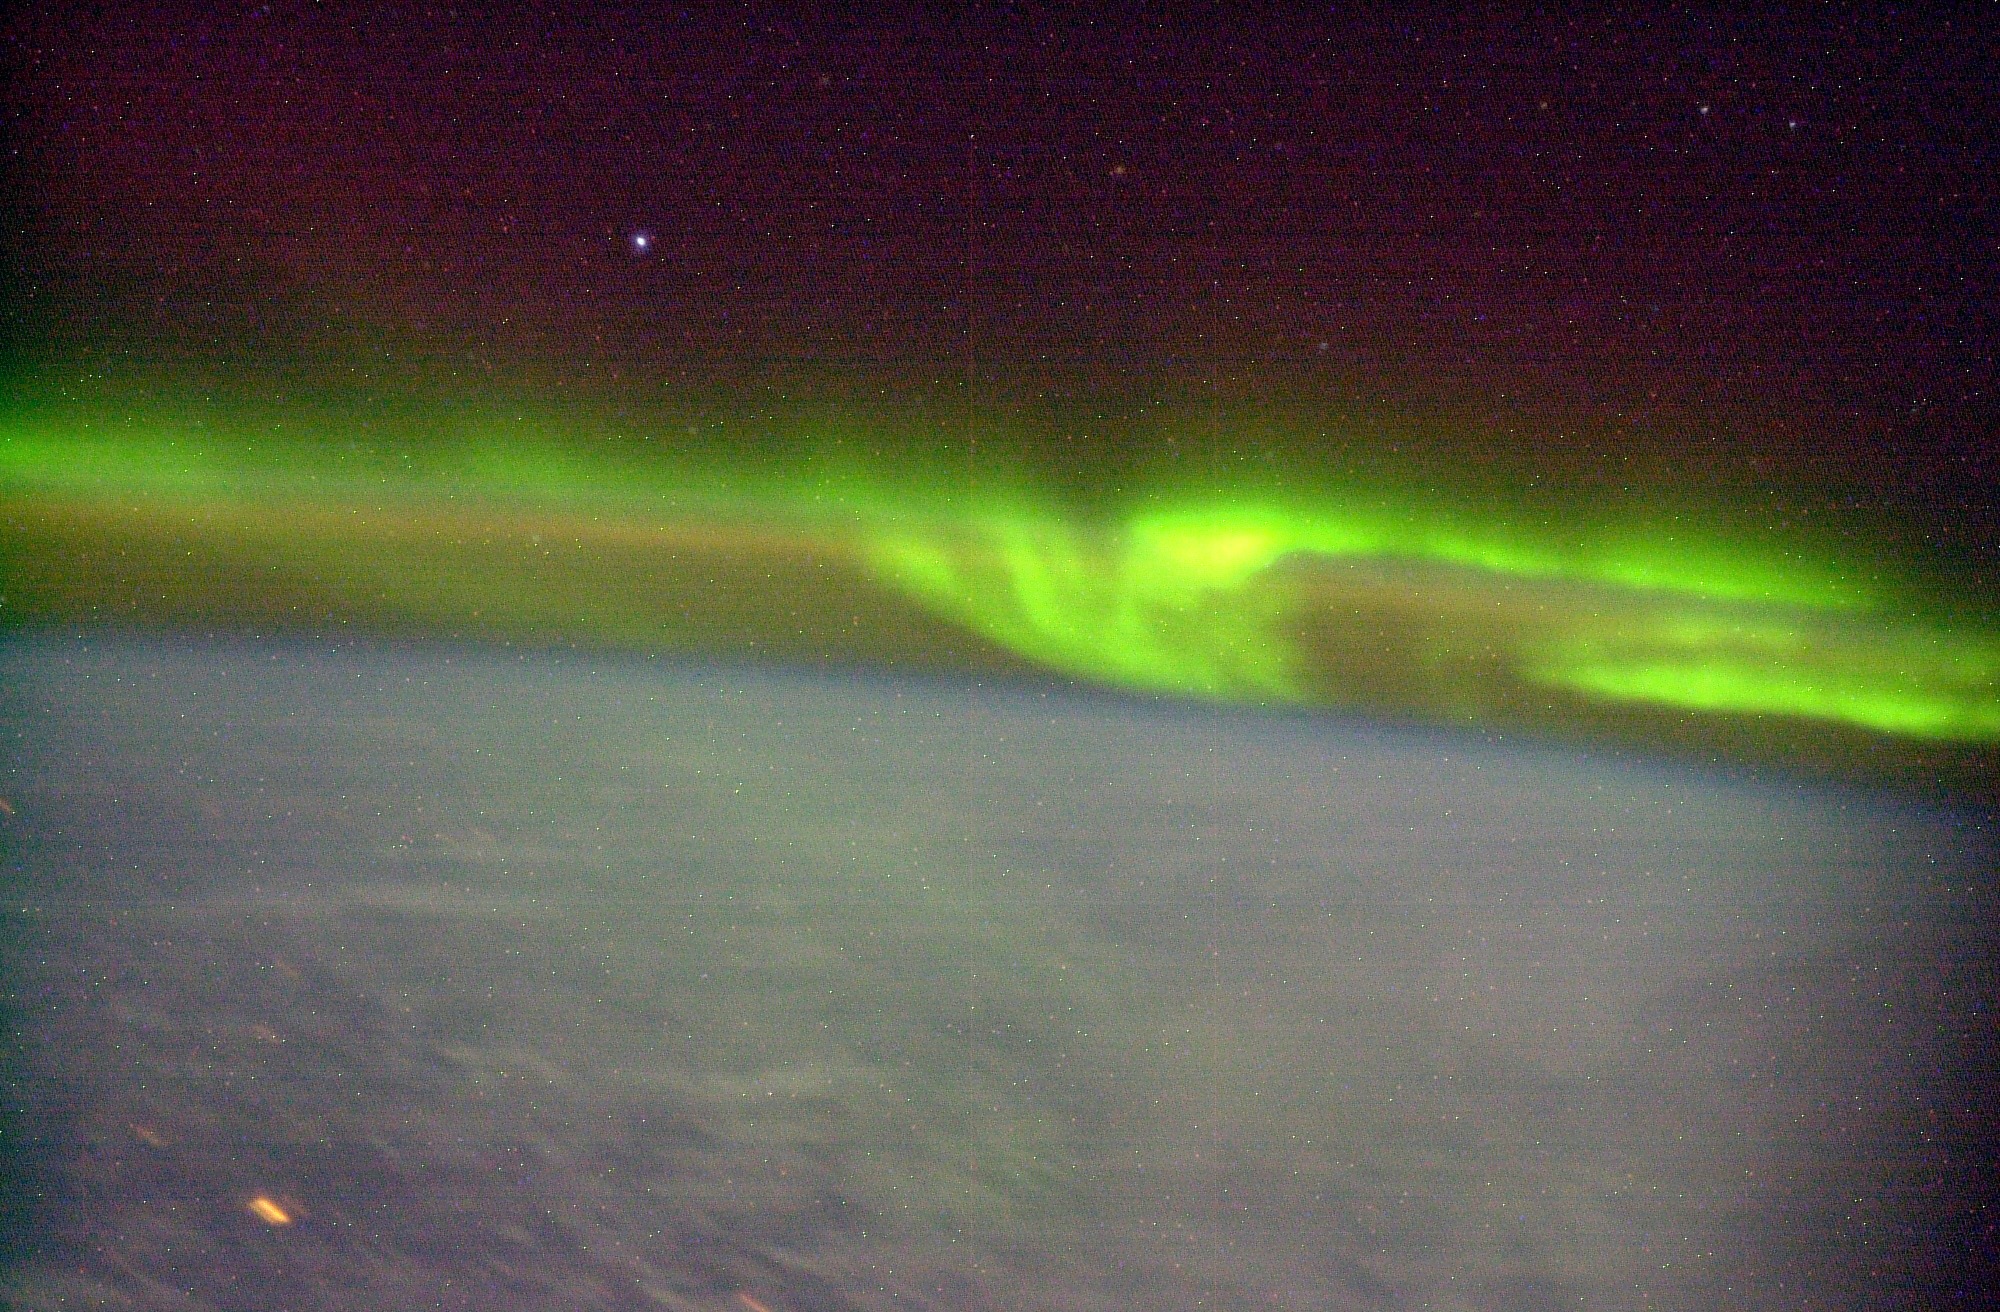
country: AURORA
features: AURORA, EARTH LIMB
